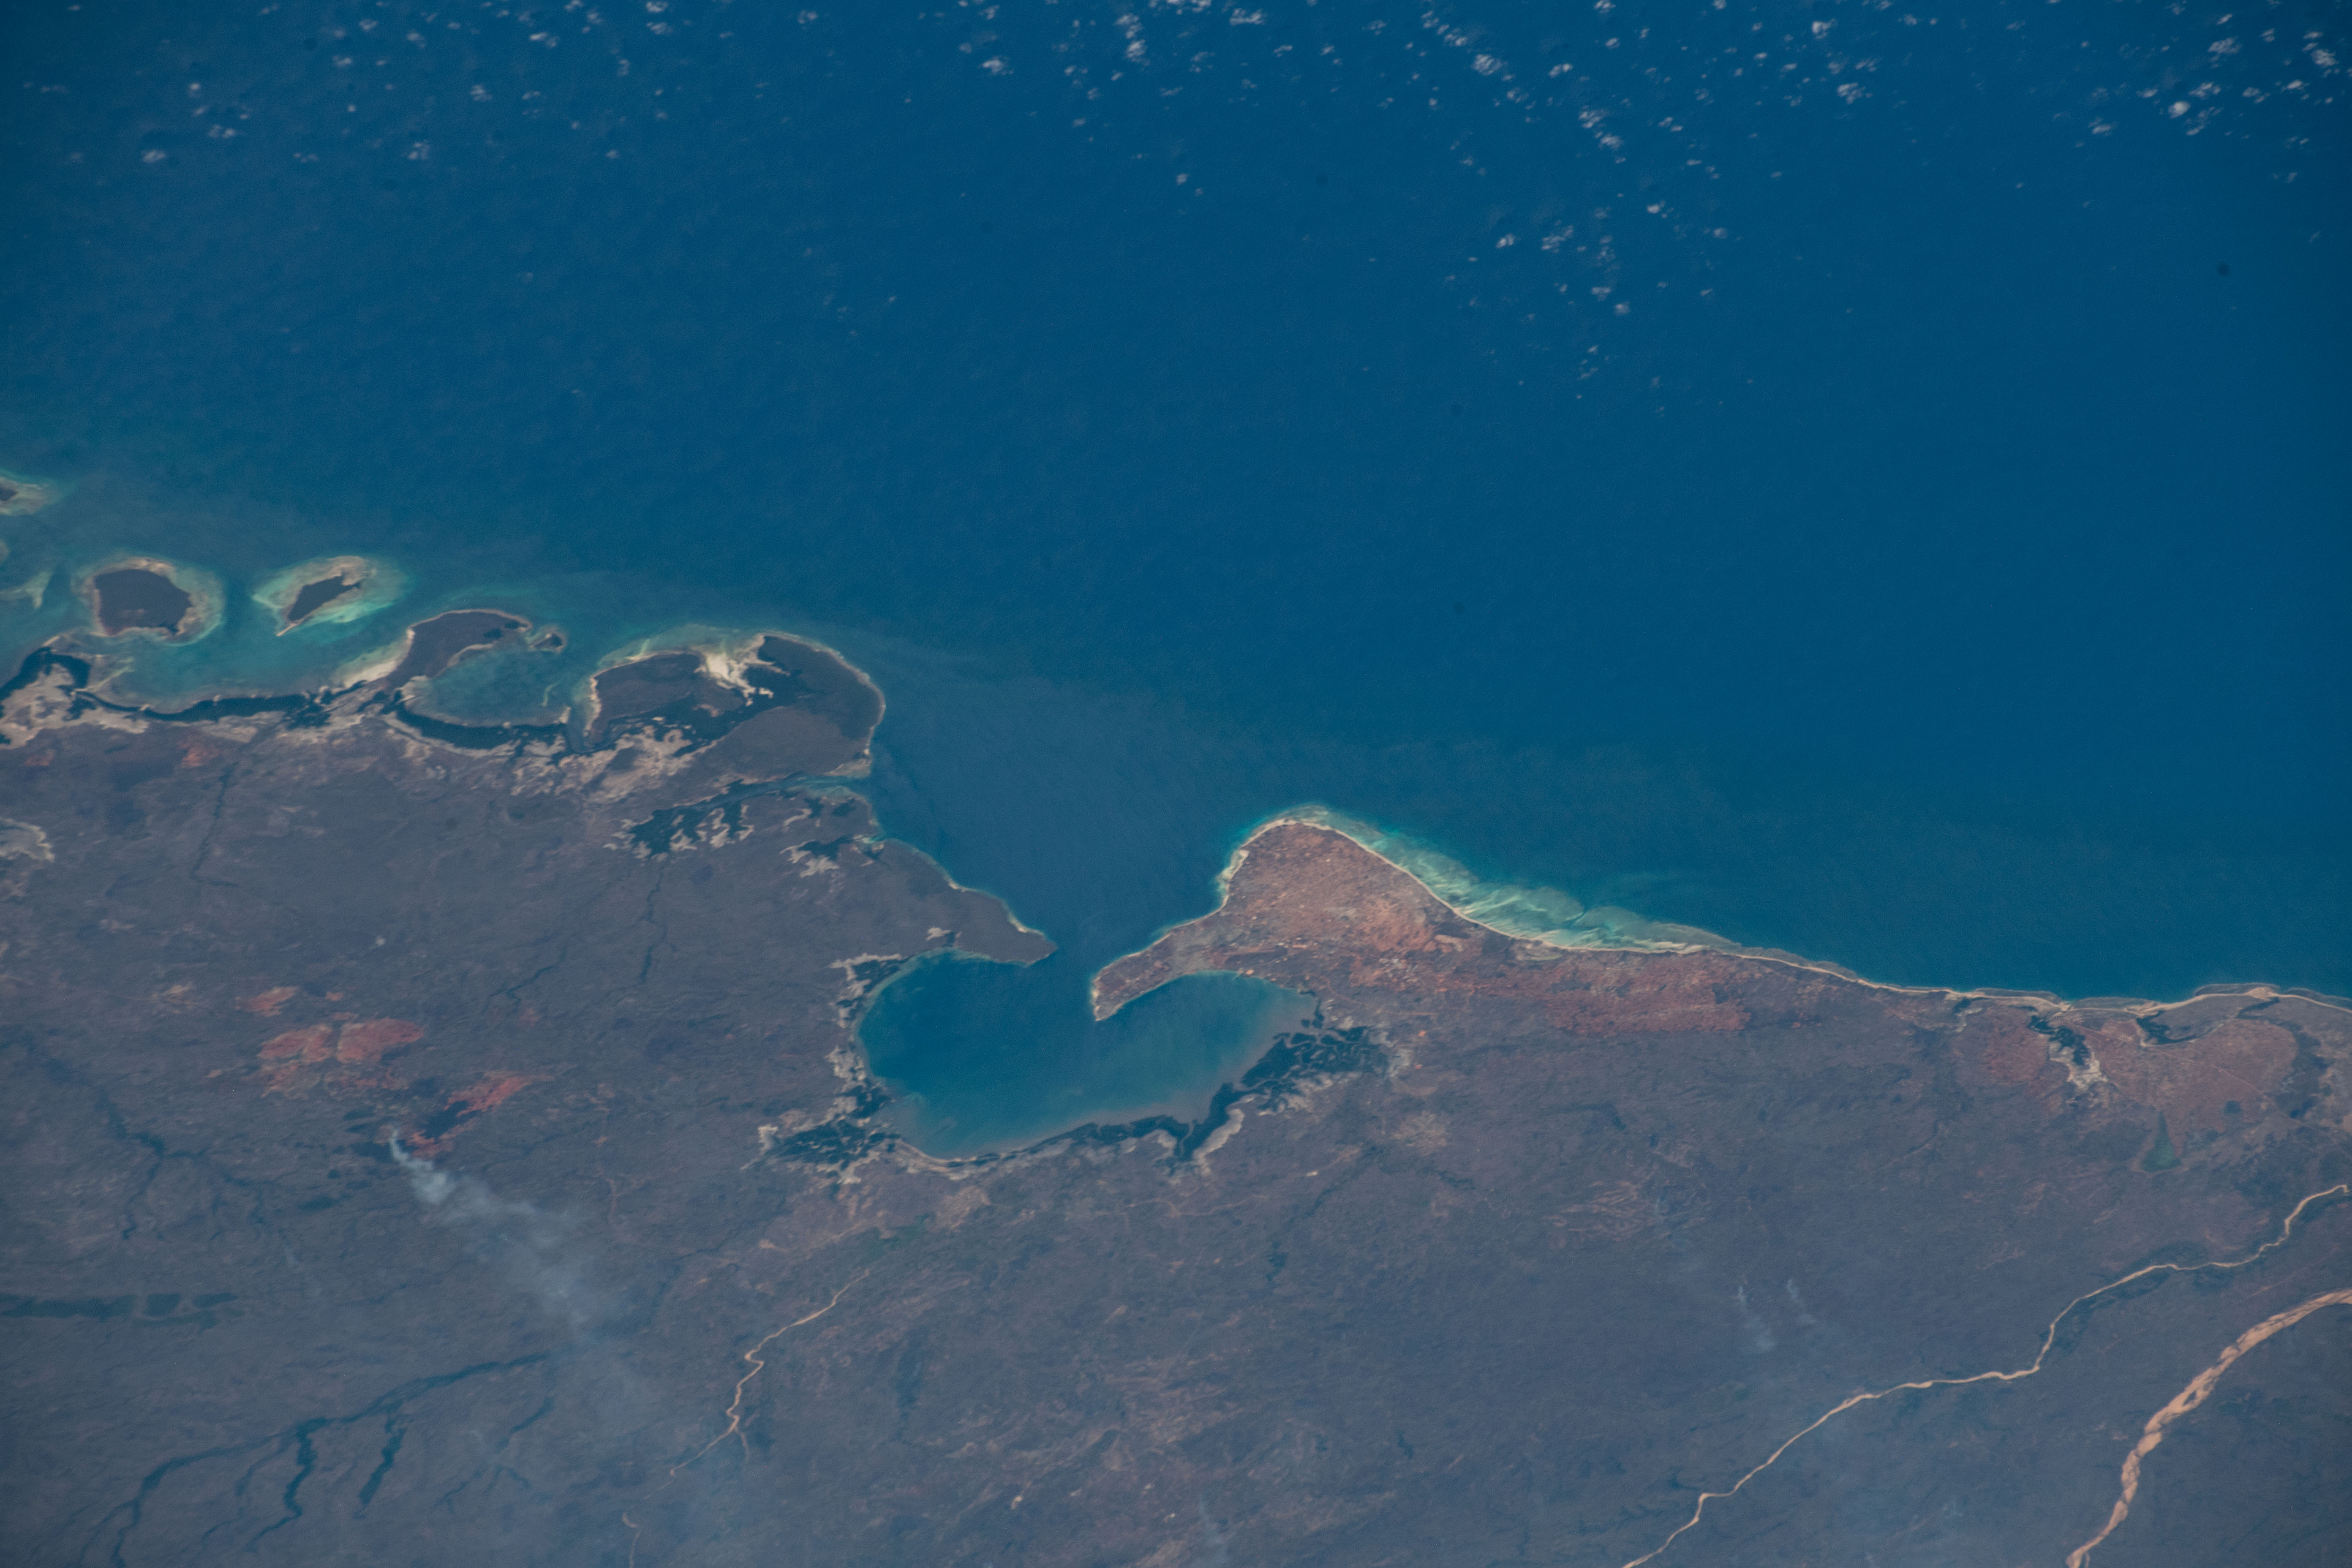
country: MOZAMBIQUE
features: MONTEPUEZ CANYON, AMELIA CANYON, PEMBA
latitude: -12.9
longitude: 40.6
